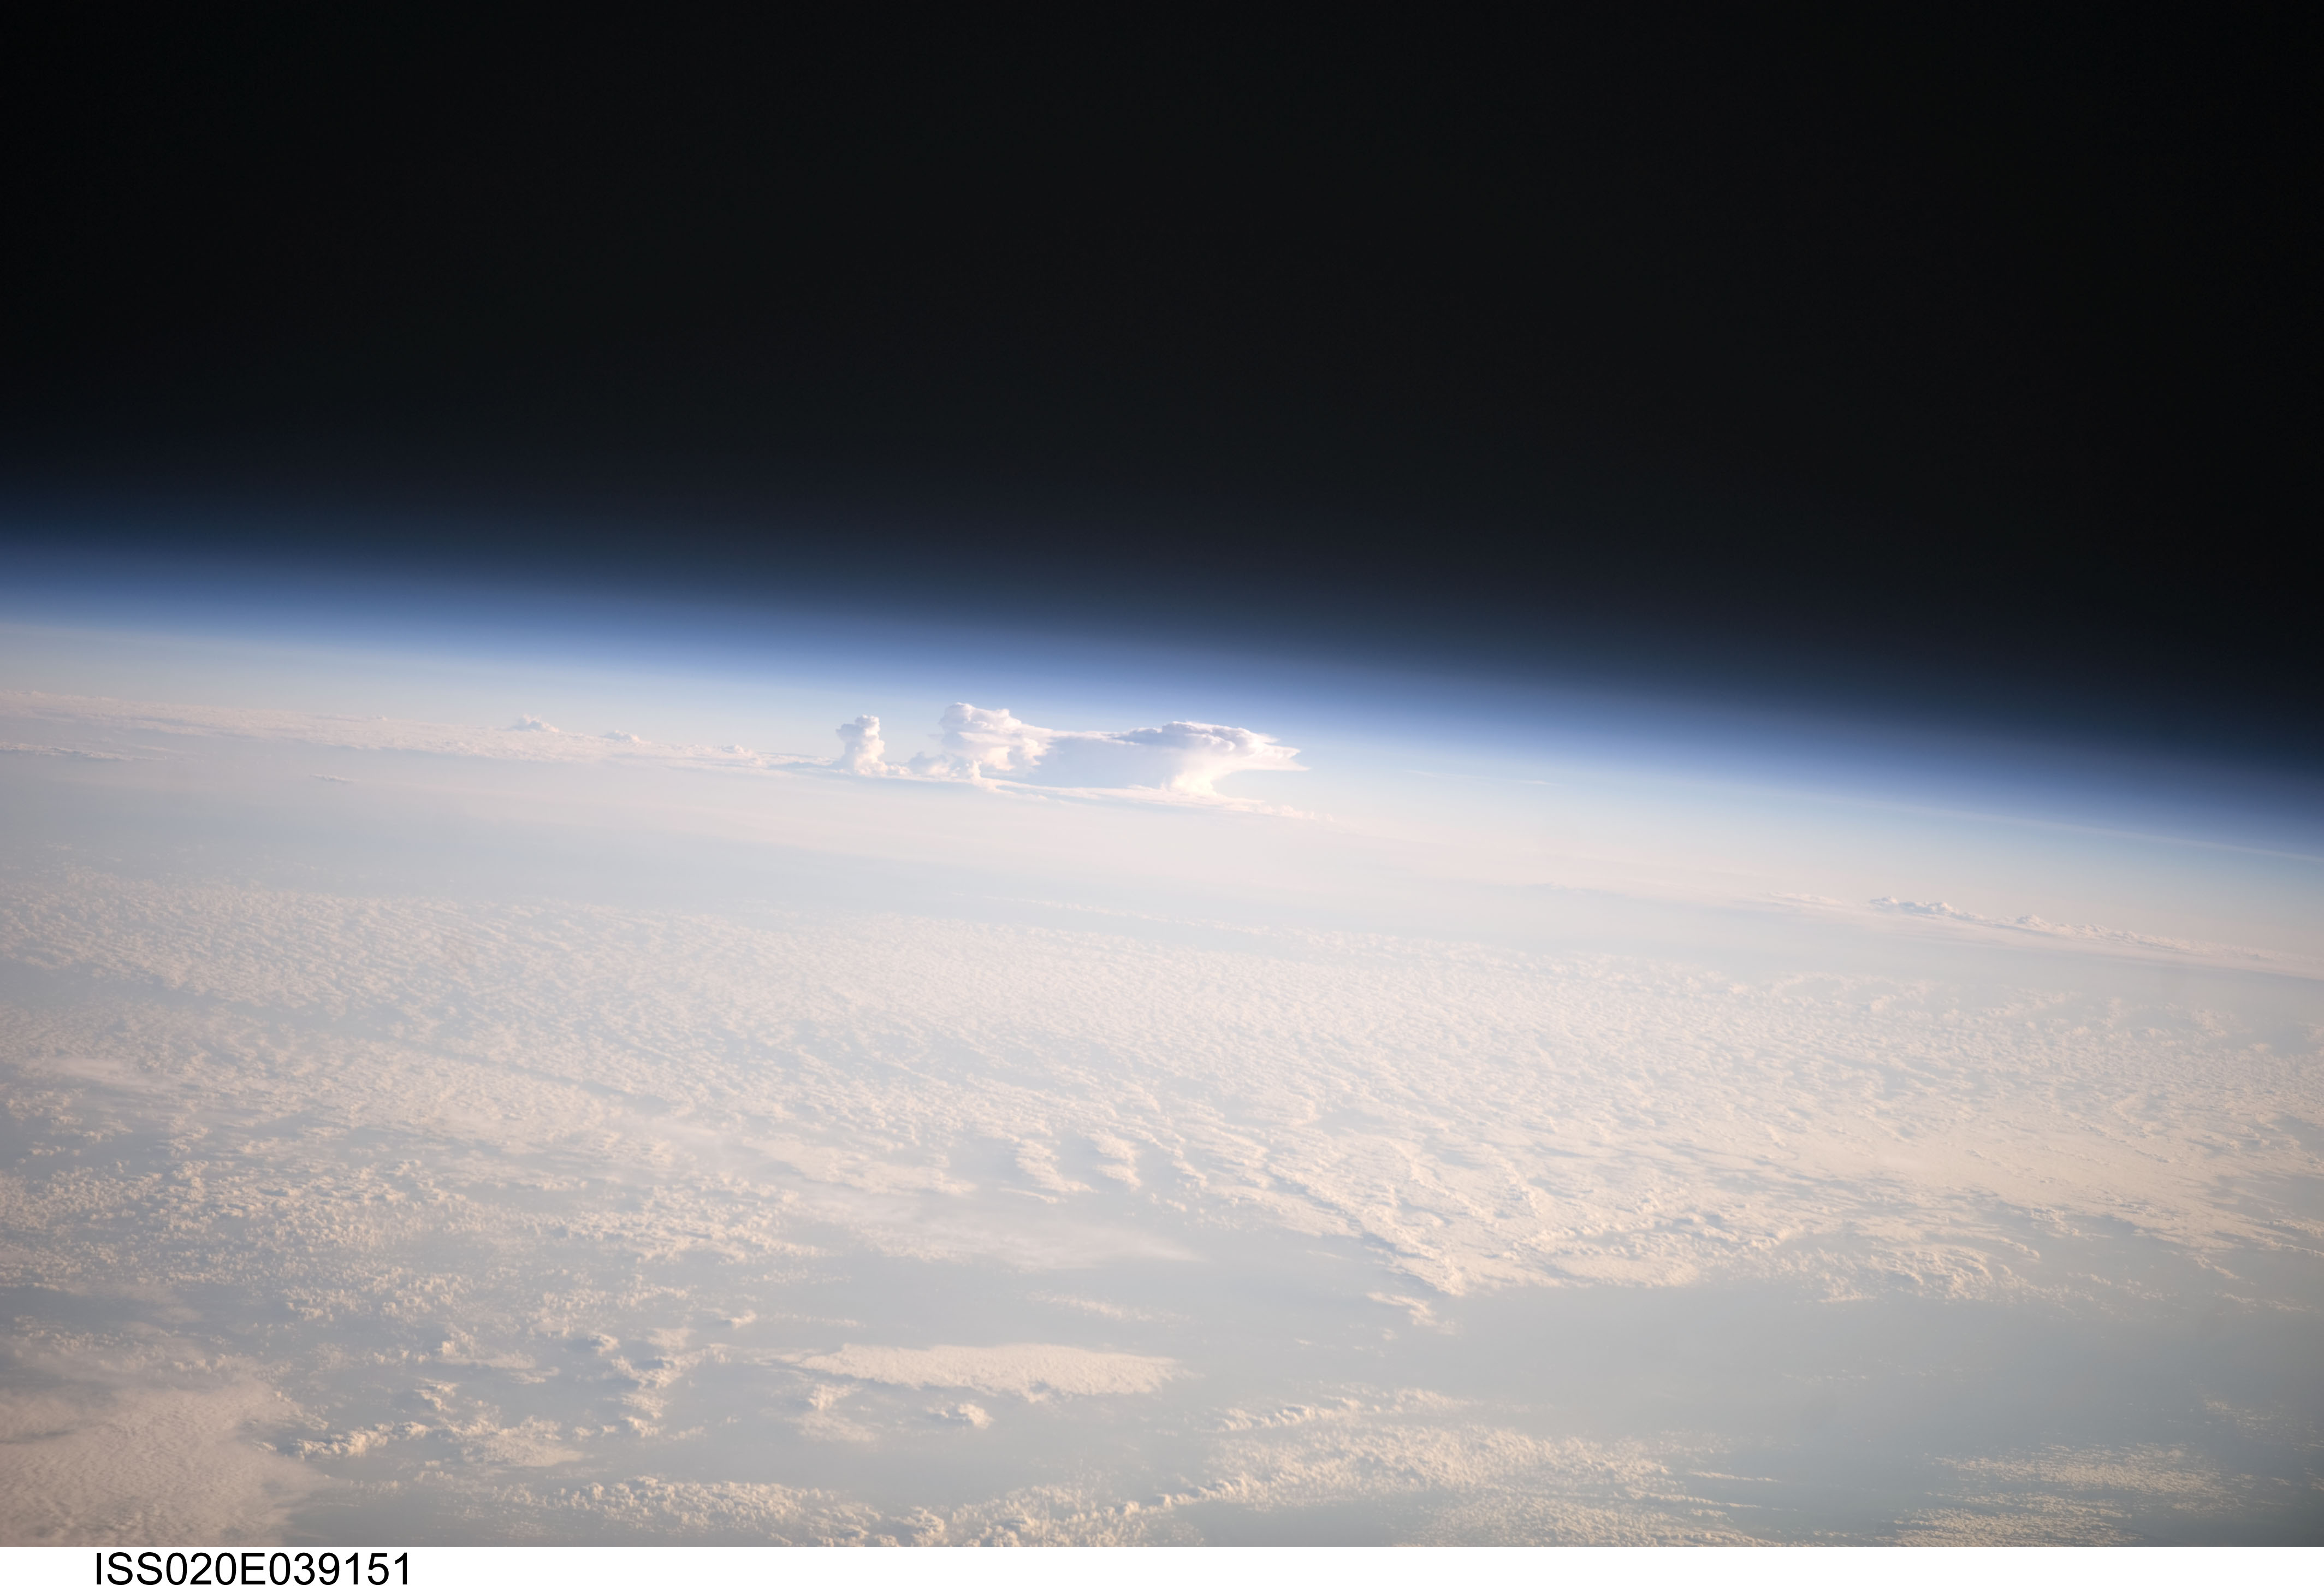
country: PACIFIC OCEAN
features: PAN-MULTILAYERED CLOUD FORMATIONS, HAZE, CUMULONIMBUS
